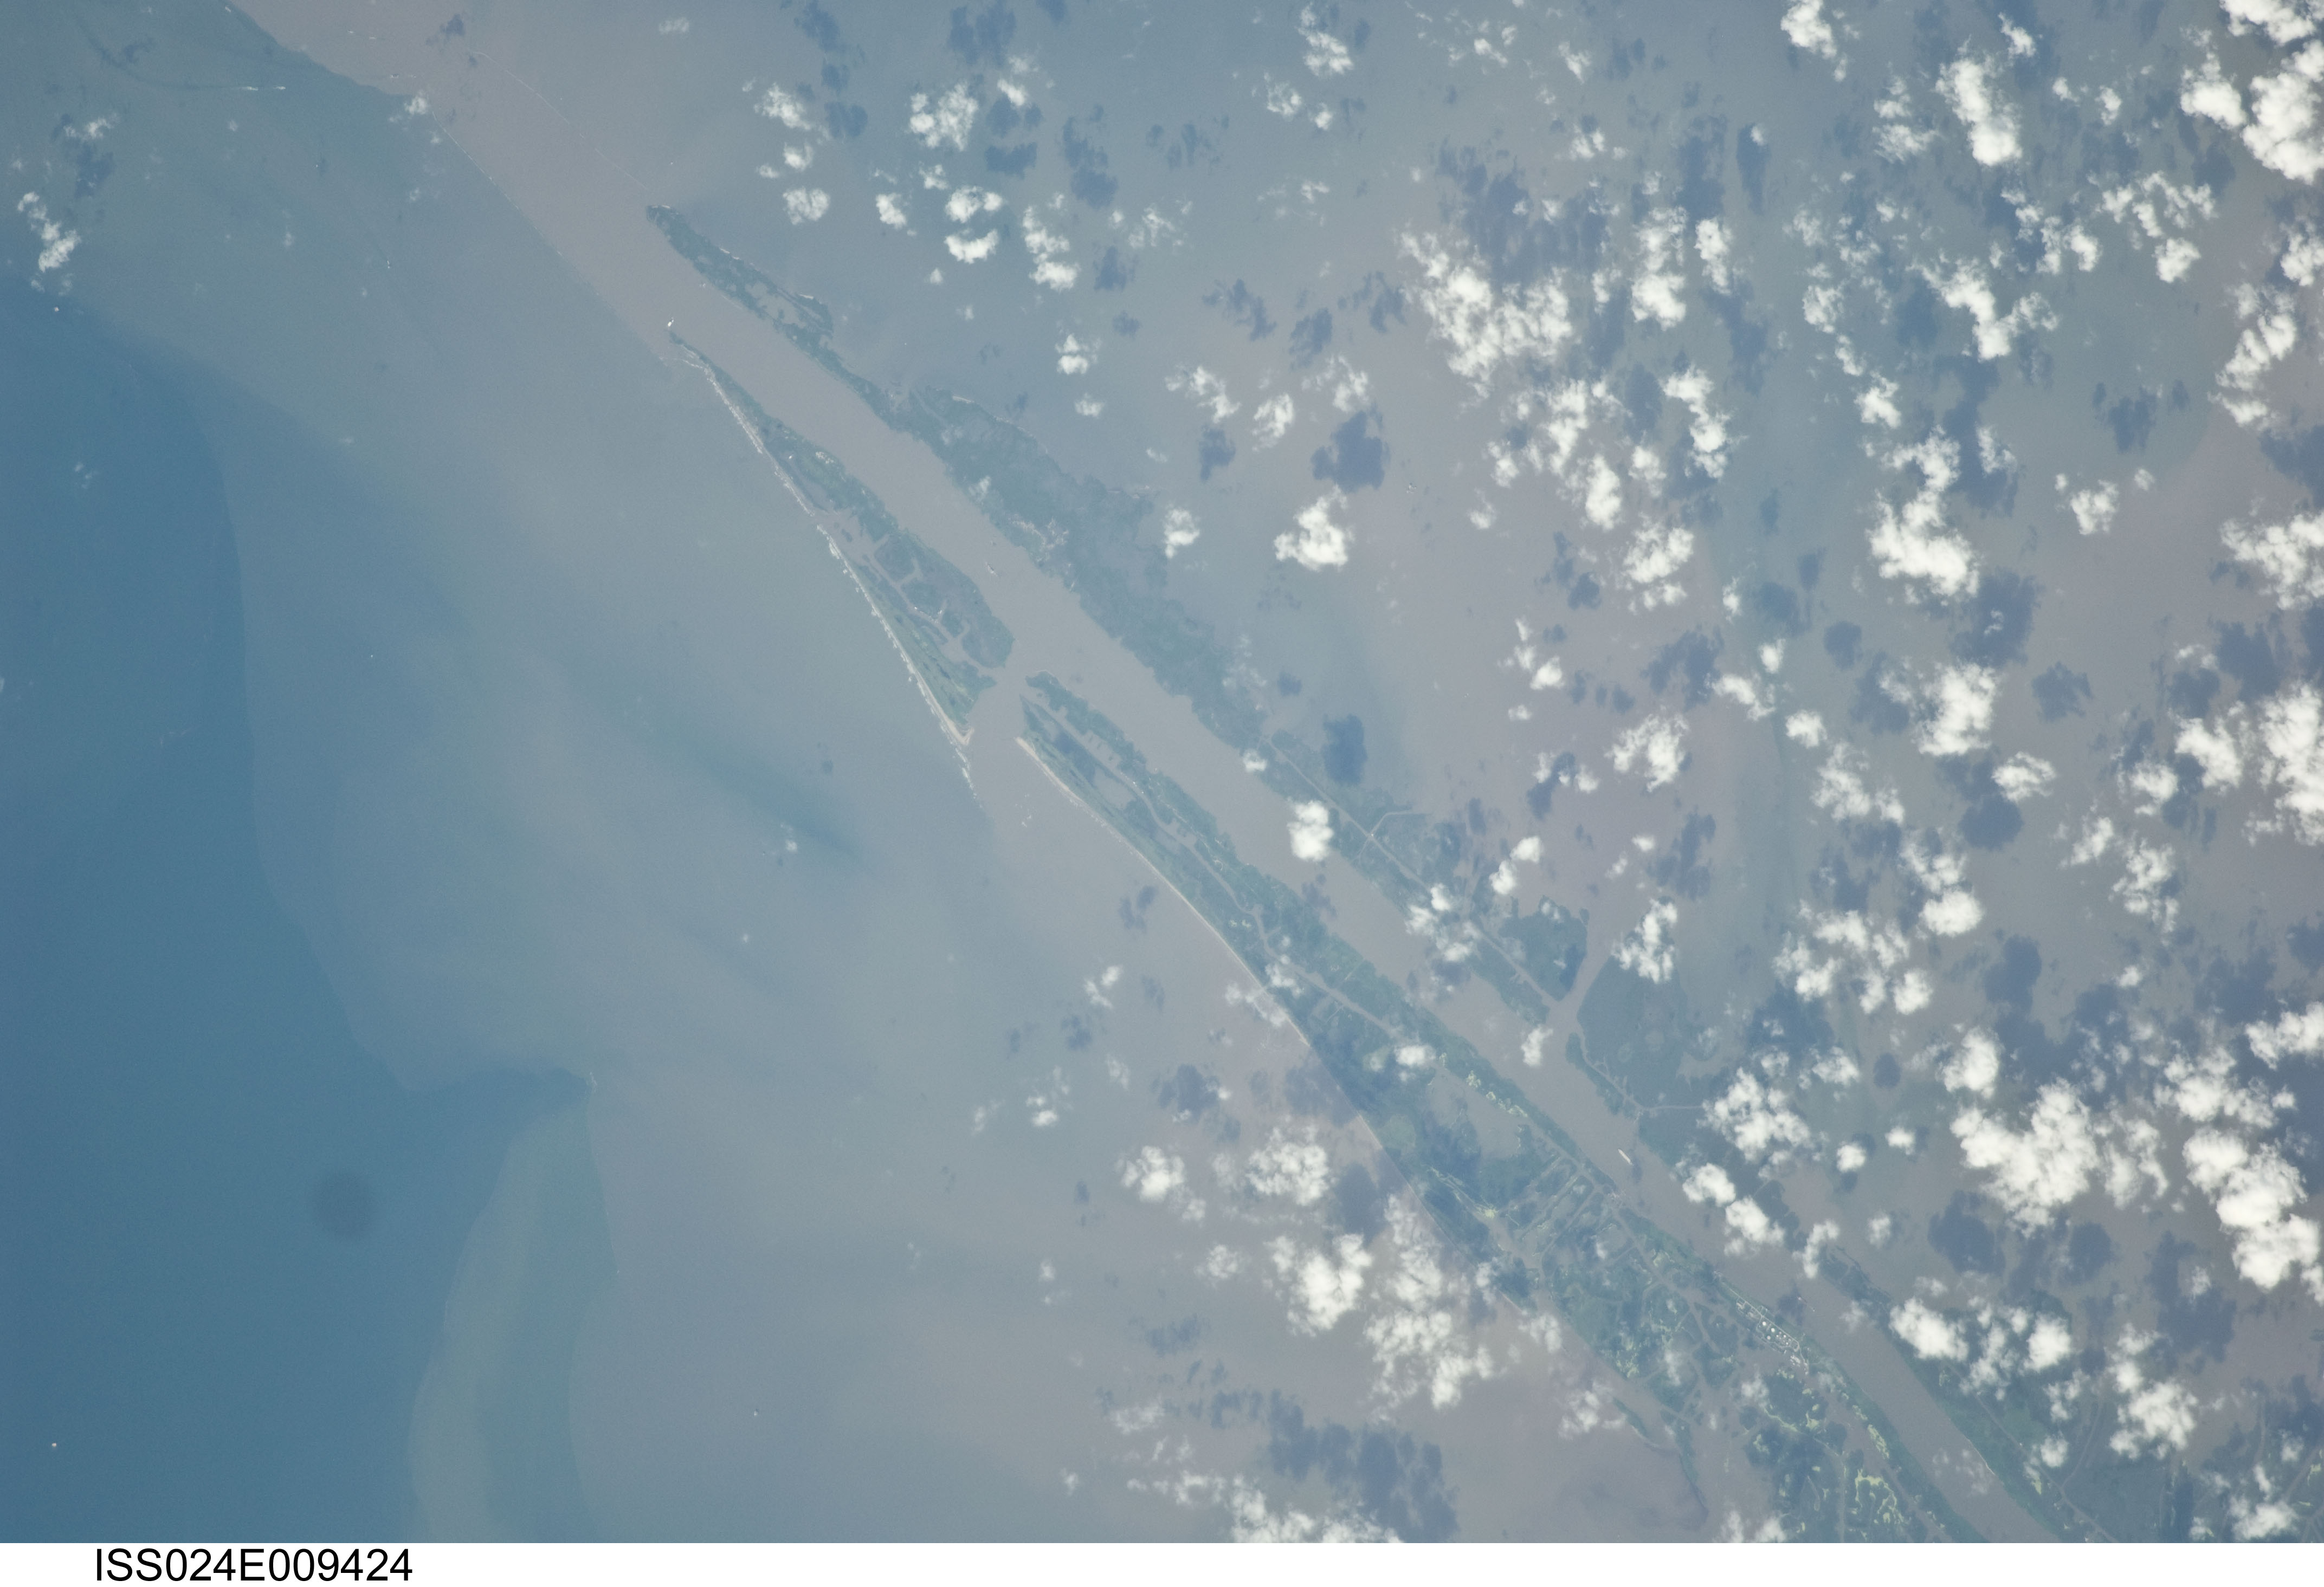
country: USA-LOUISIANA
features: SOUTHWEST PASS OF MISSISSIPPI R. DELTA, SED., MARSH, CHANNELS
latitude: 28.9
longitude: -89.4
